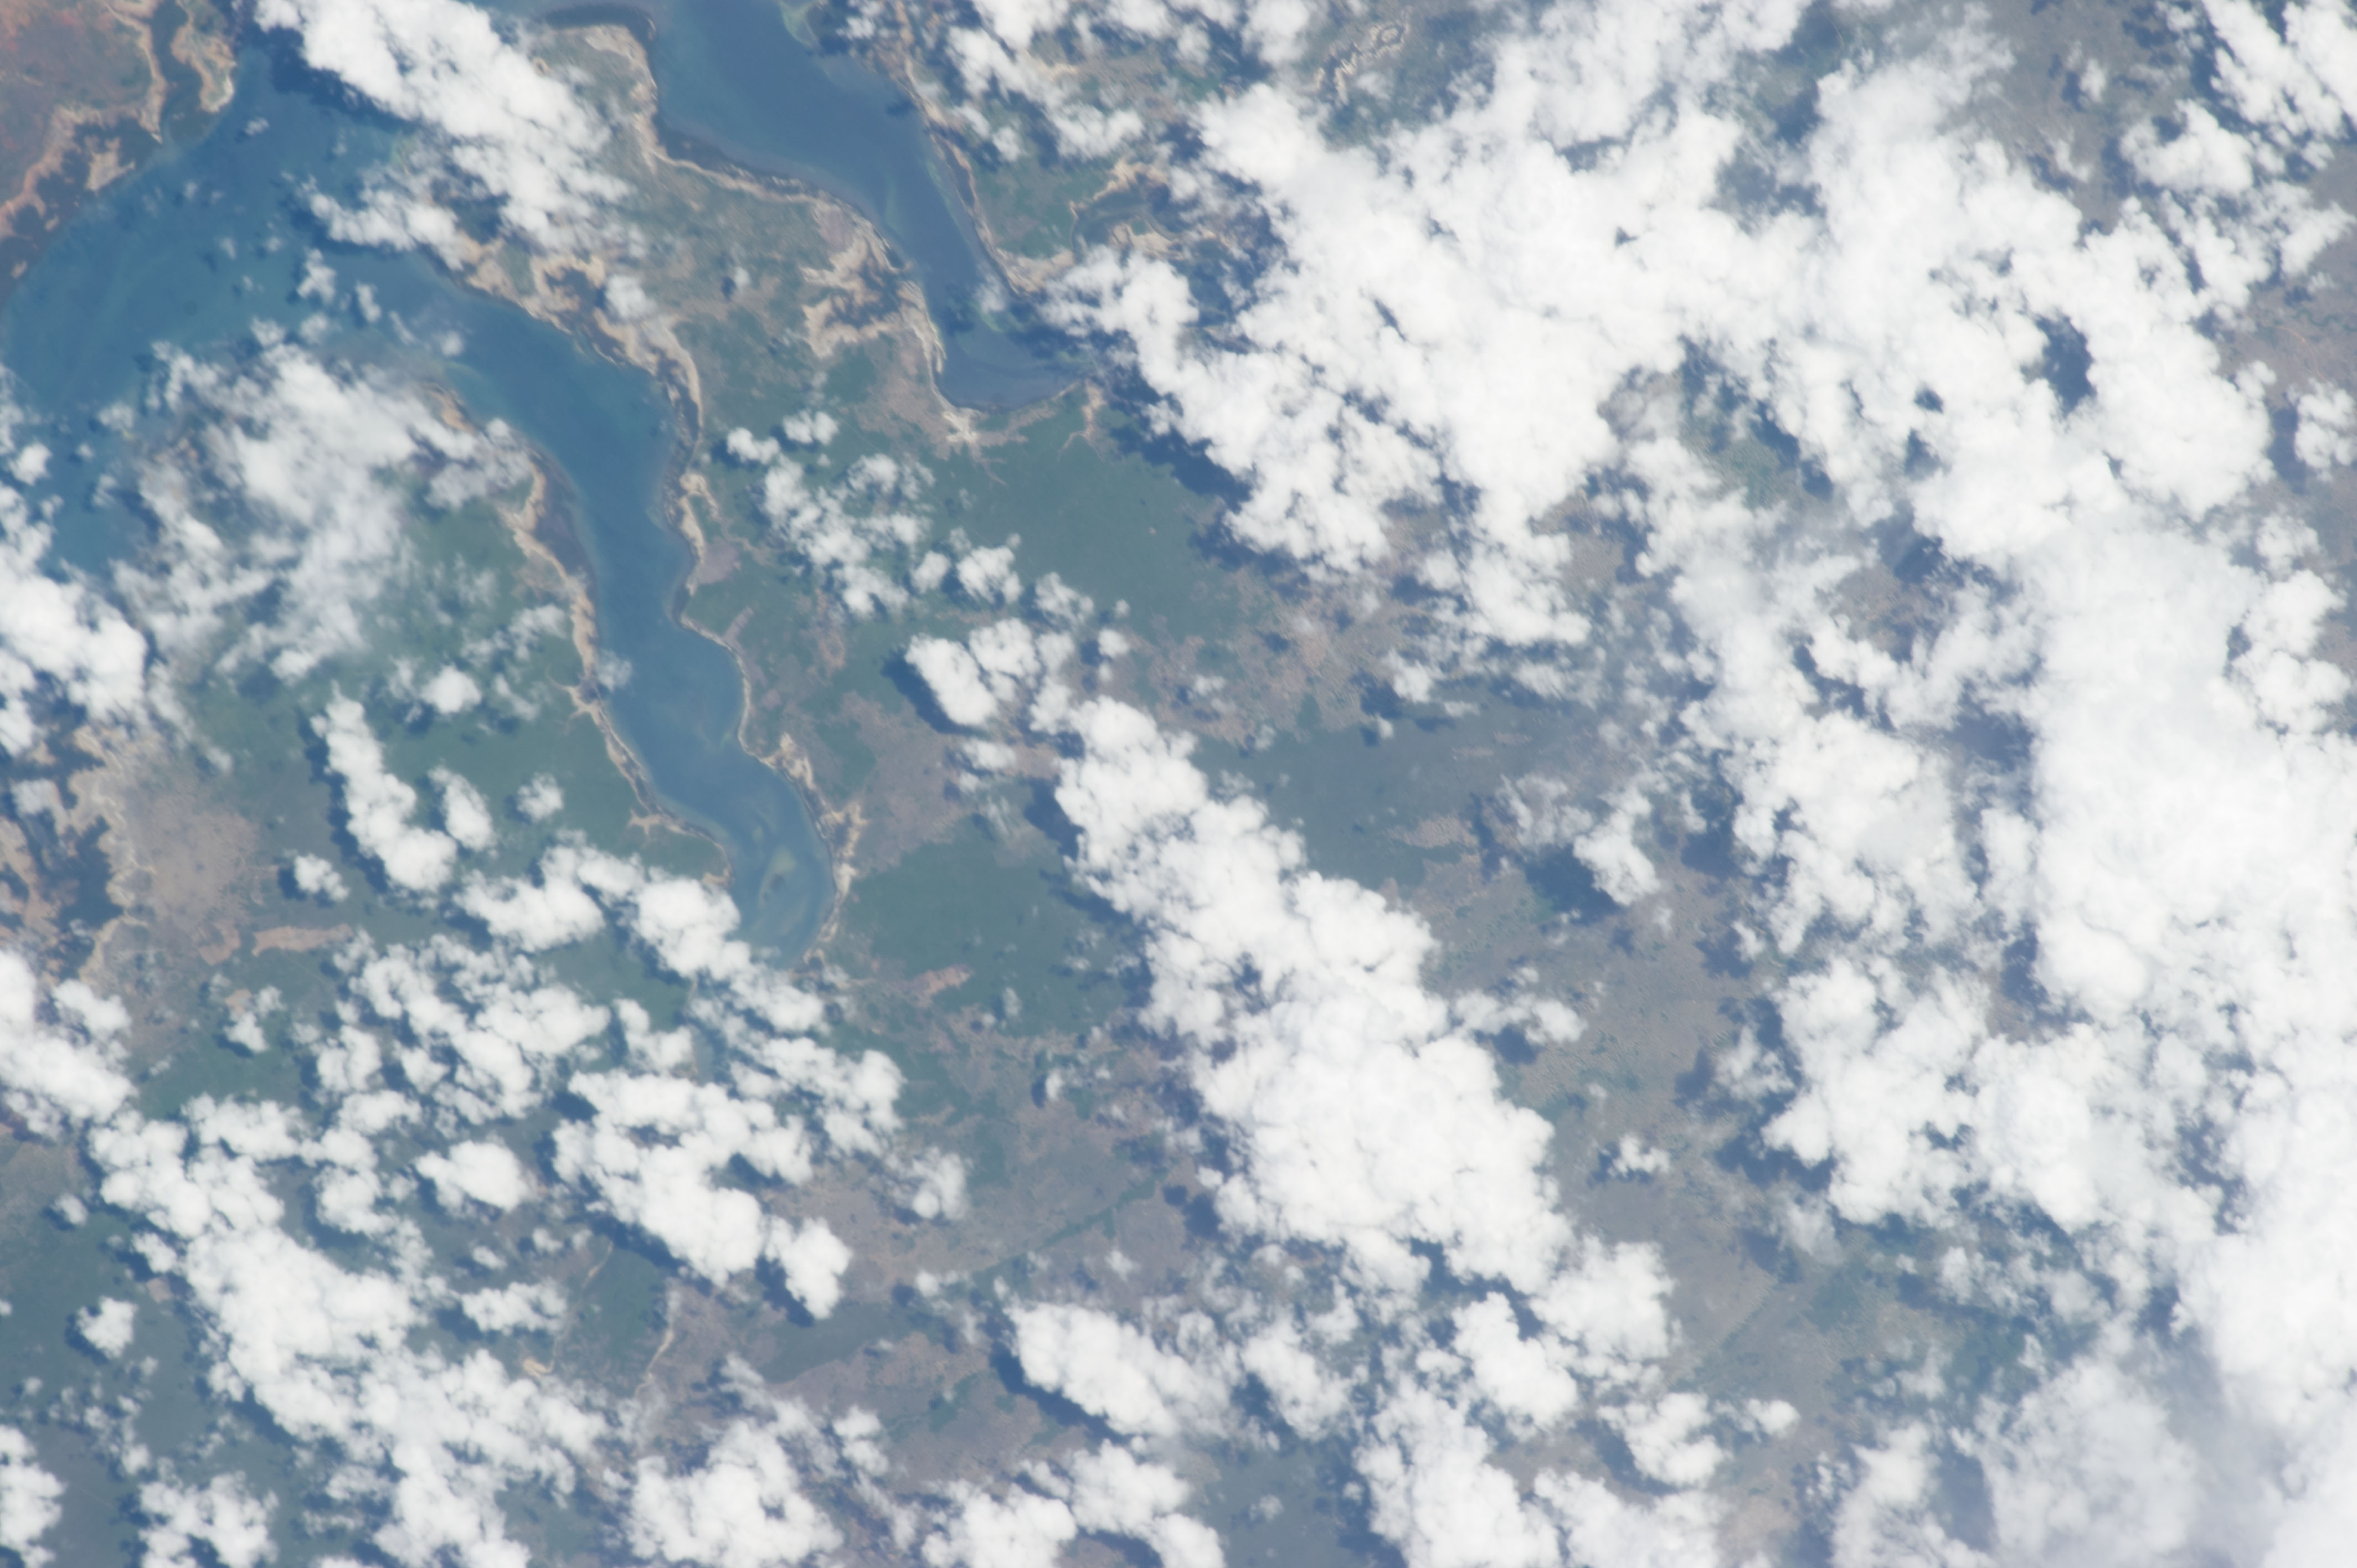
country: KENYA
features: LAMU ESTUARY
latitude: -1.9
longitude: 40.9
